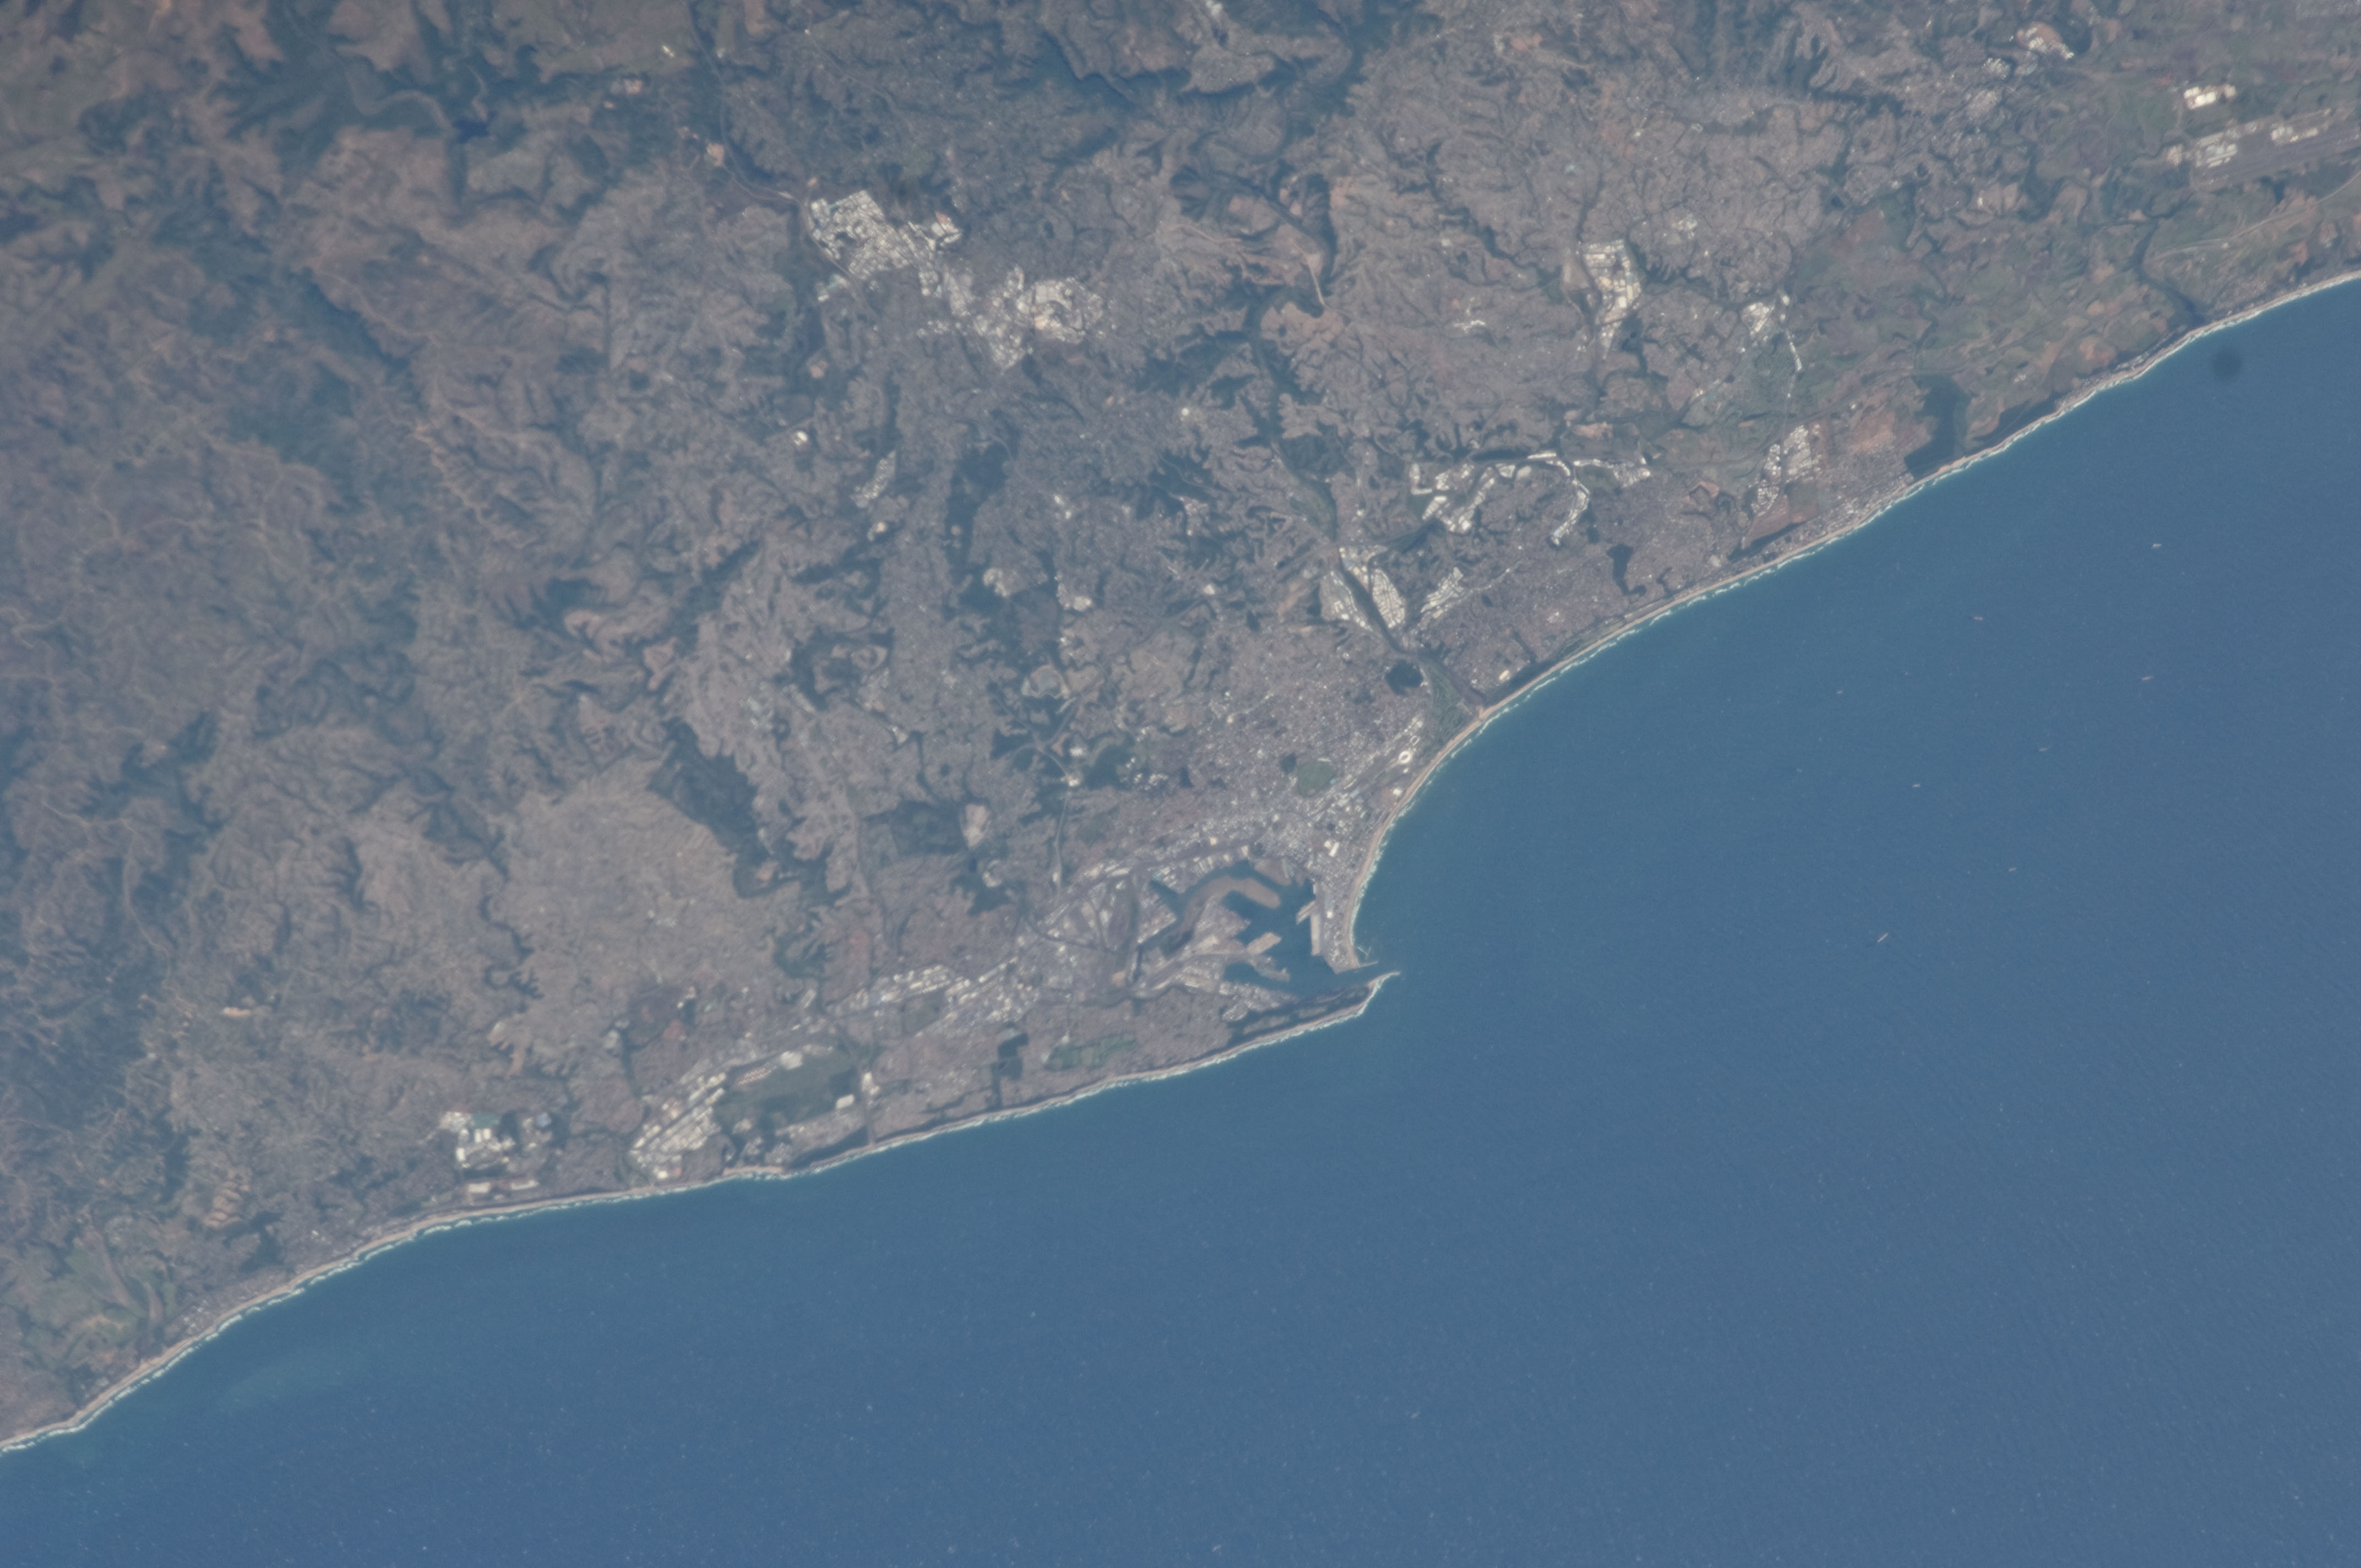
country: REPUBLIC SOUTH AFRICA
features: DURBAN HARBOR, LA MERCY, PINETOWN
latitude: -29.9
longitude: 31.0
